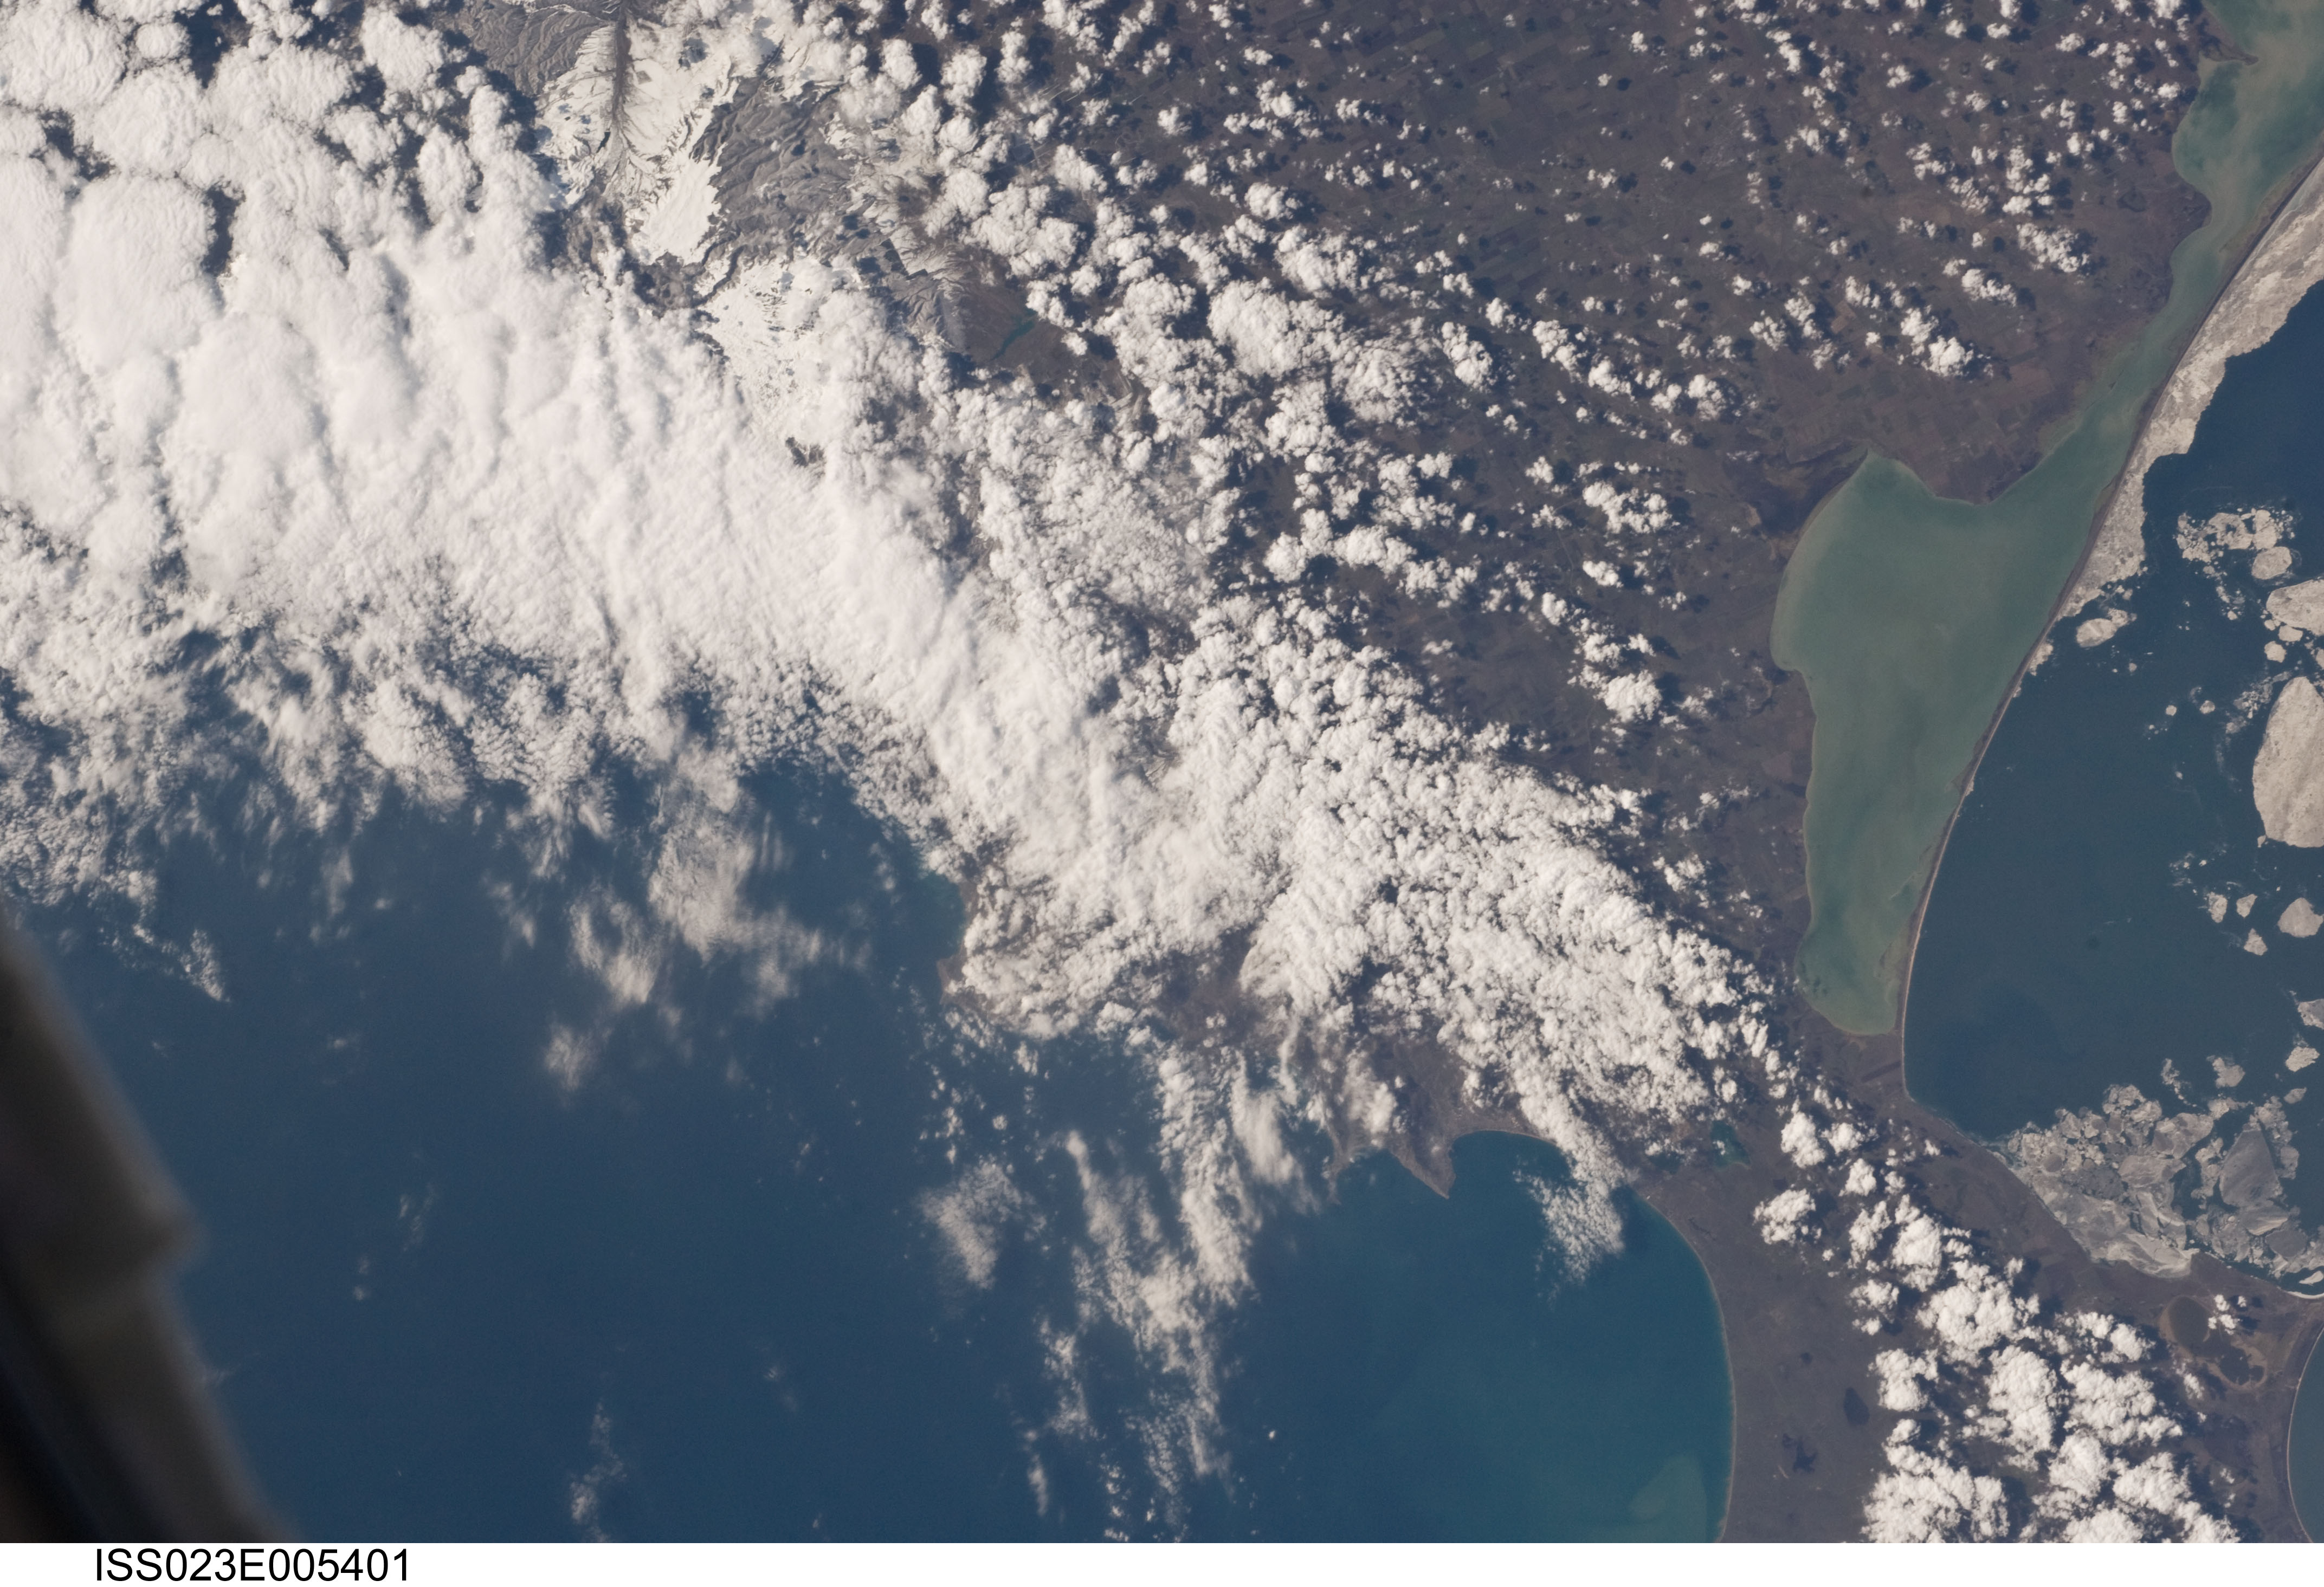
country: UKRAINE
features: E. CRIMEAN PEN., SIVASH LAG., S. OF AZOV, ICE, FEODOSIYA, ISS
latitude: 45.0
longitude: 35.0
